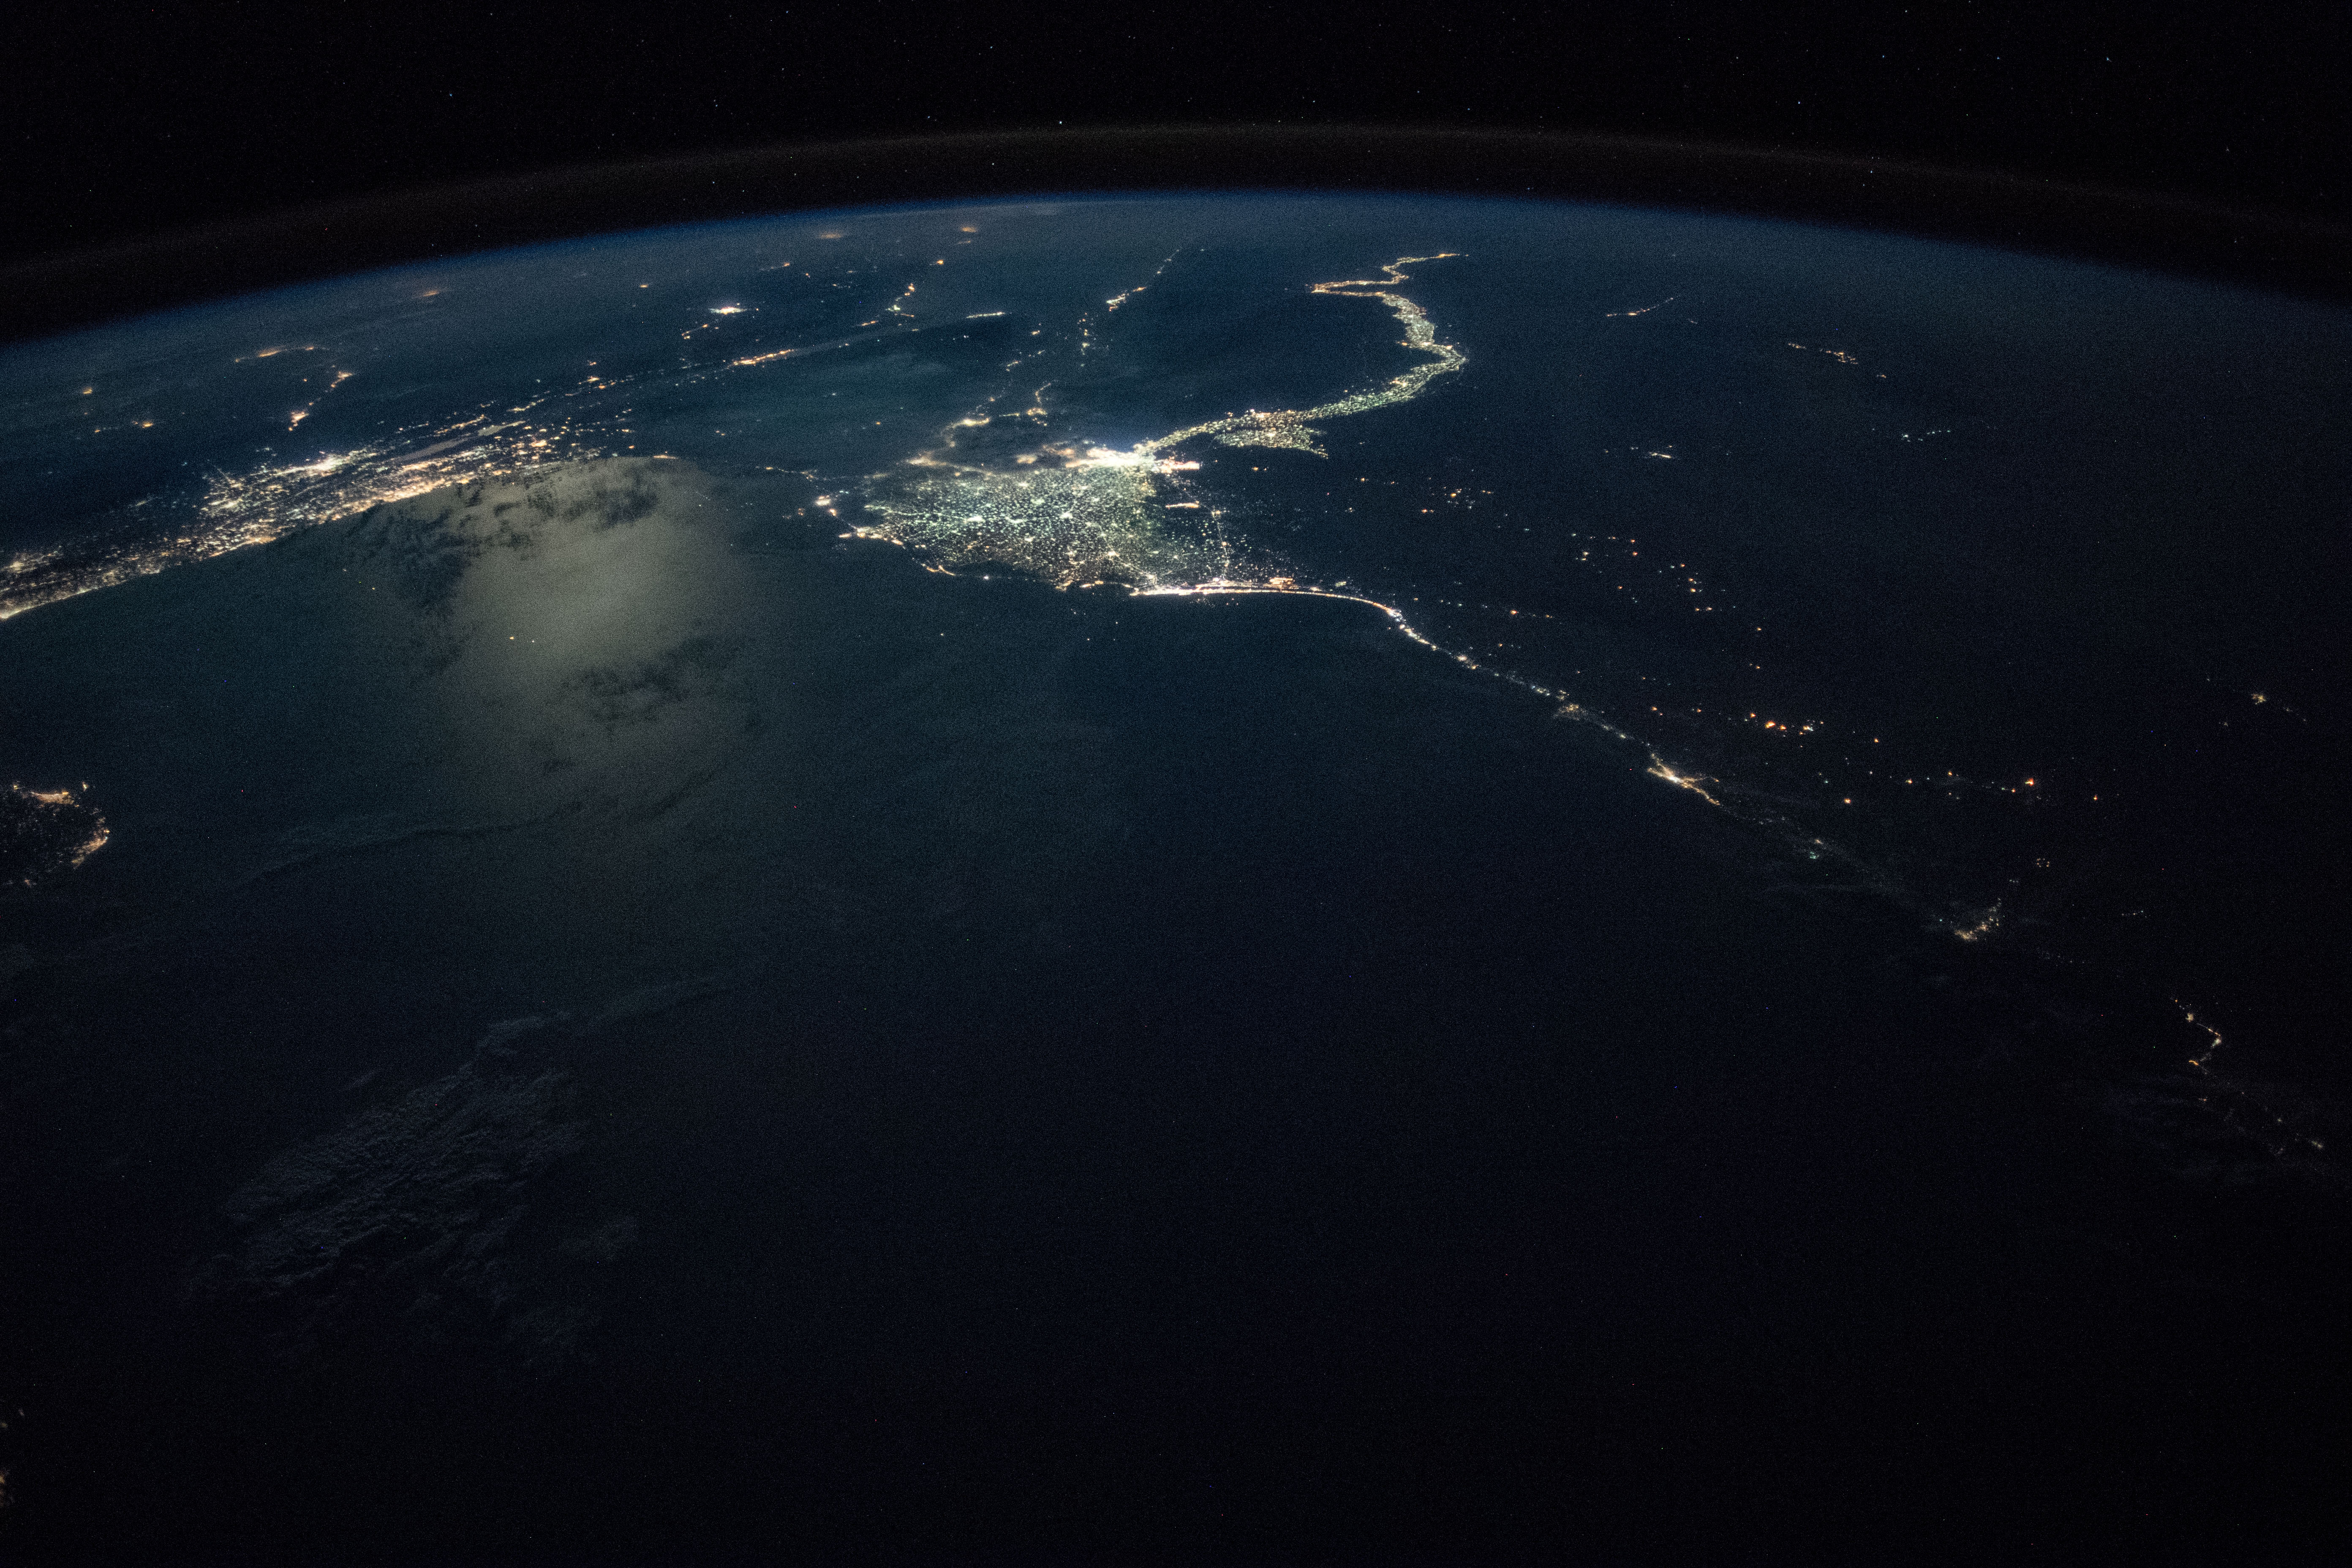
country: MEDITERRANEAN SEA
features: NILE RIVER, NILE DELTA, CAIRO CITY, ALEXANDRIA CITY, IDKU CITY, PORT SAID, GAZA STRIP, MEDITERRANEAN SEA, NIGHT, EARTH LIMB
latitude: 32.1
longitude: 29.2
